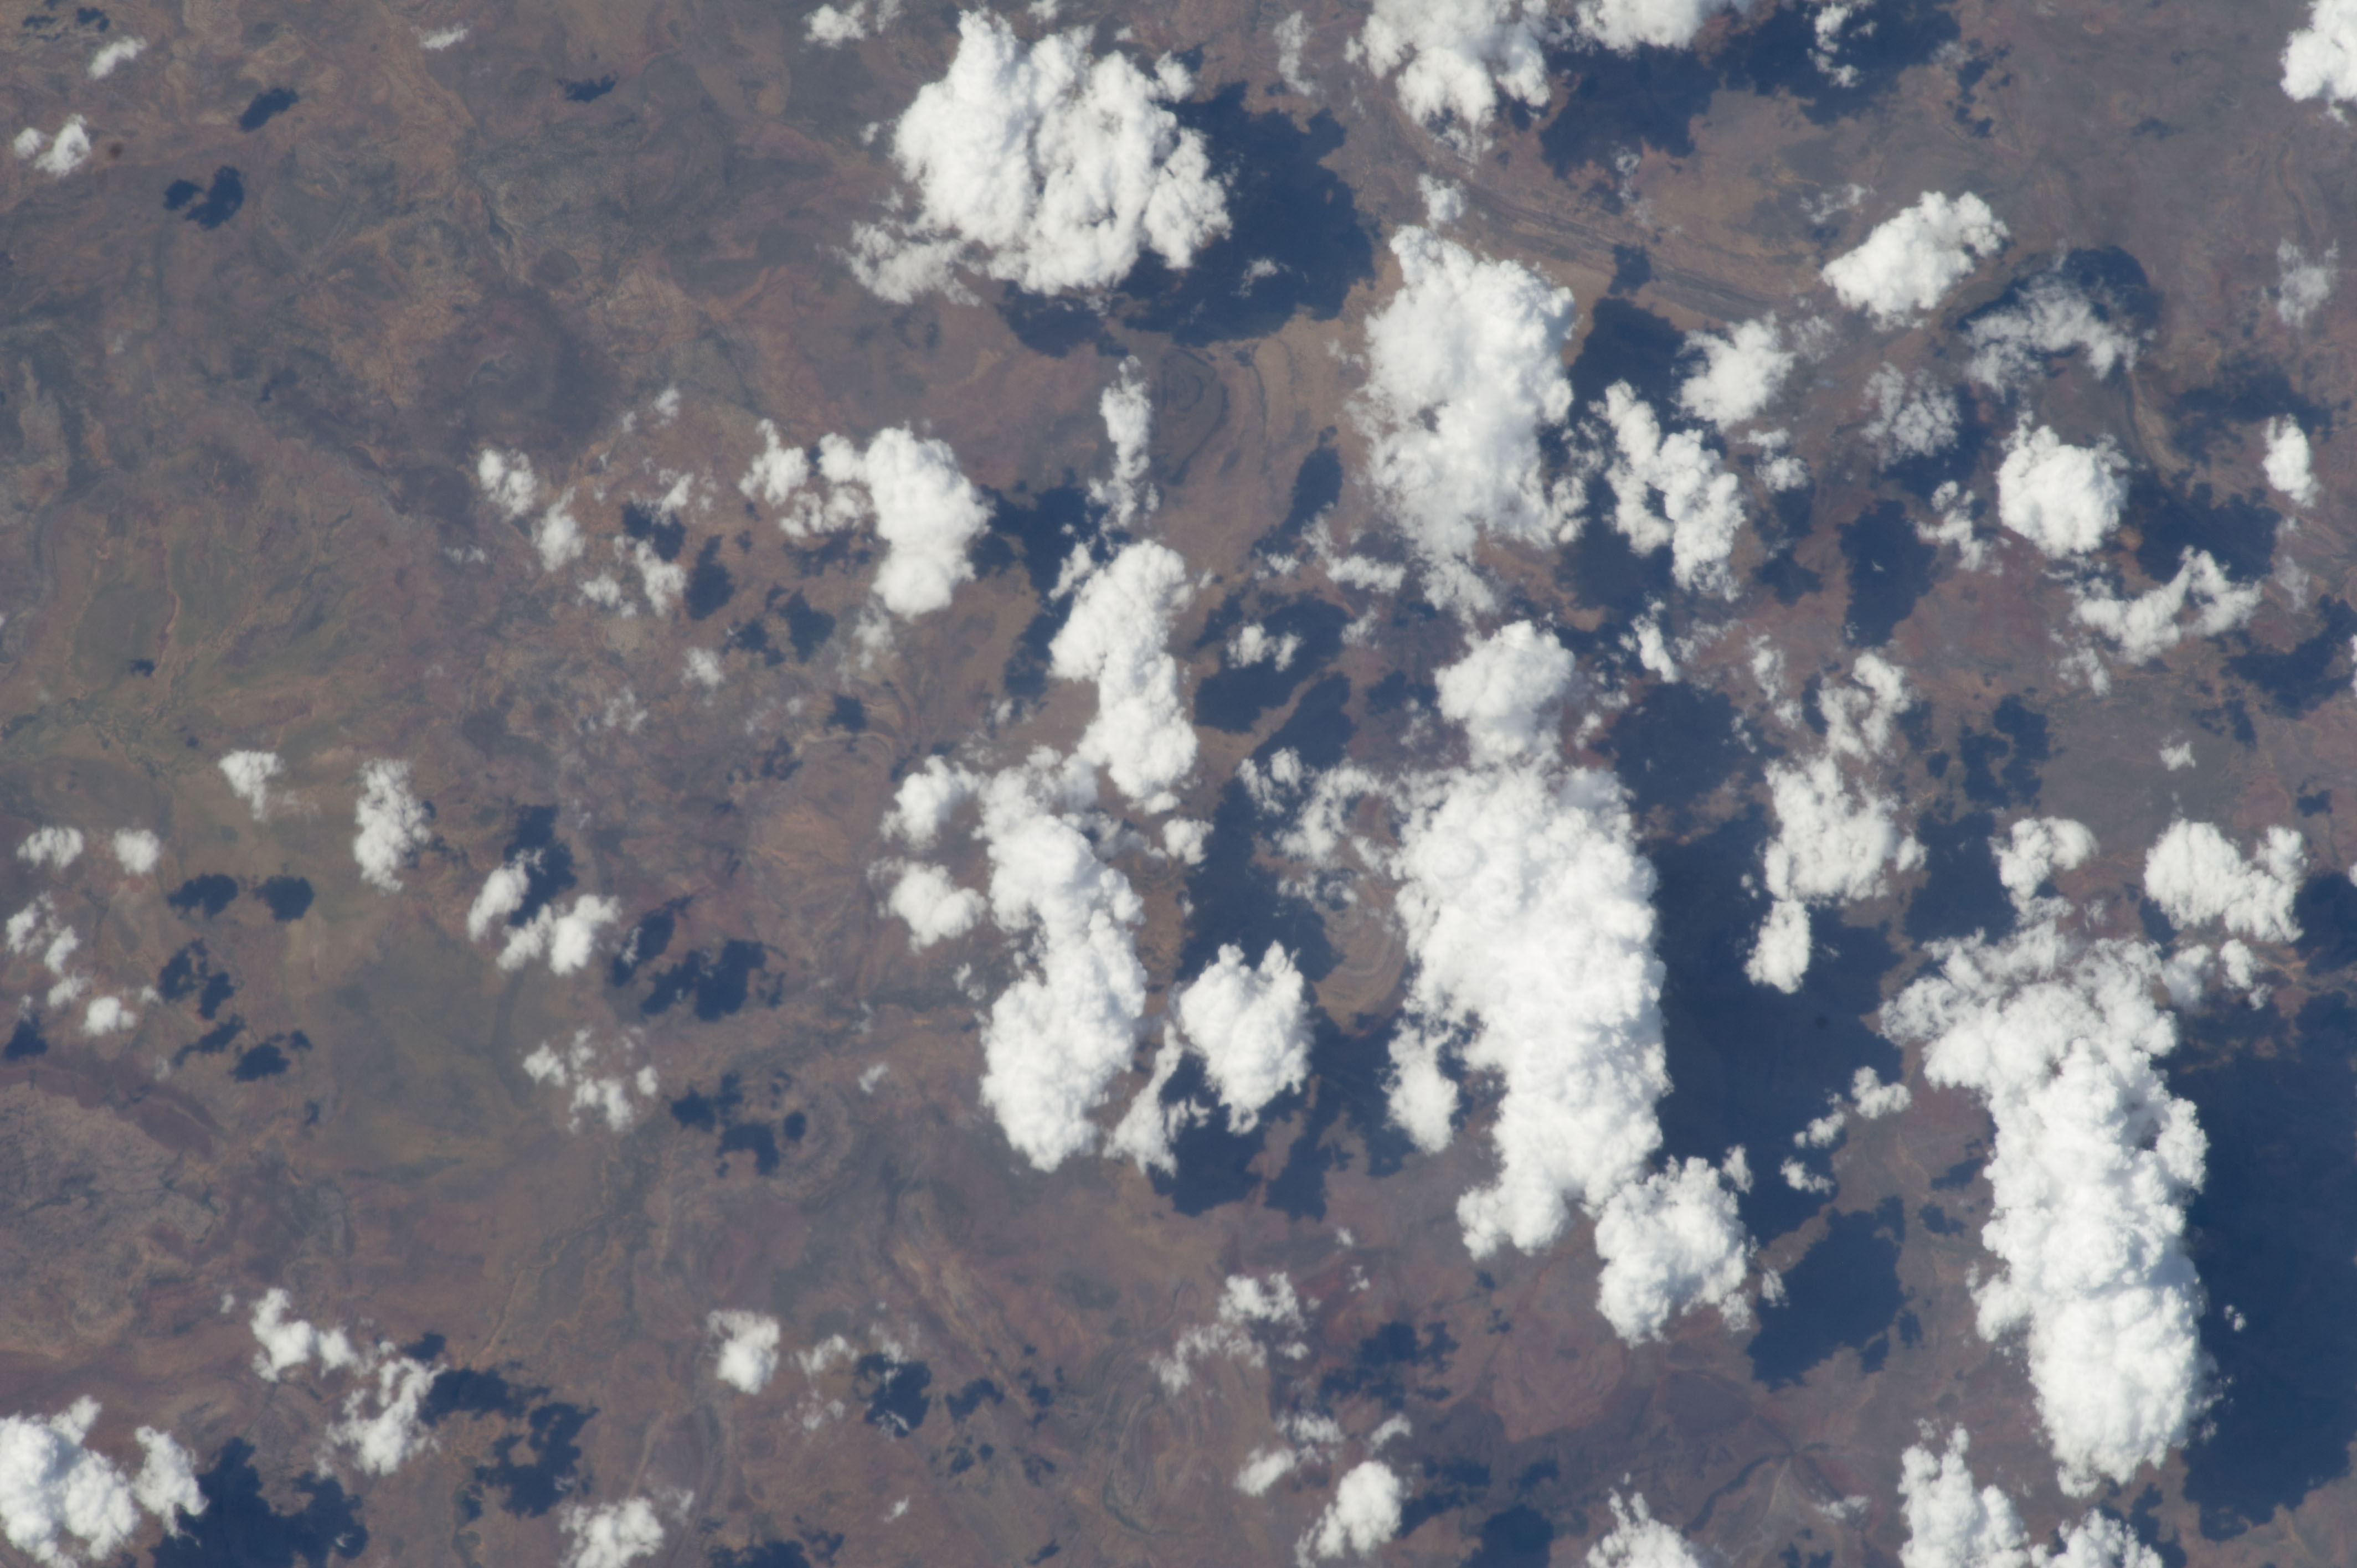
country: AUSTRALIA-NT
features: TOWNS RIVER DRAINAGE, HILLS, FOR., OUTCROPS
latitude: -15.2
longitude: 134.7
